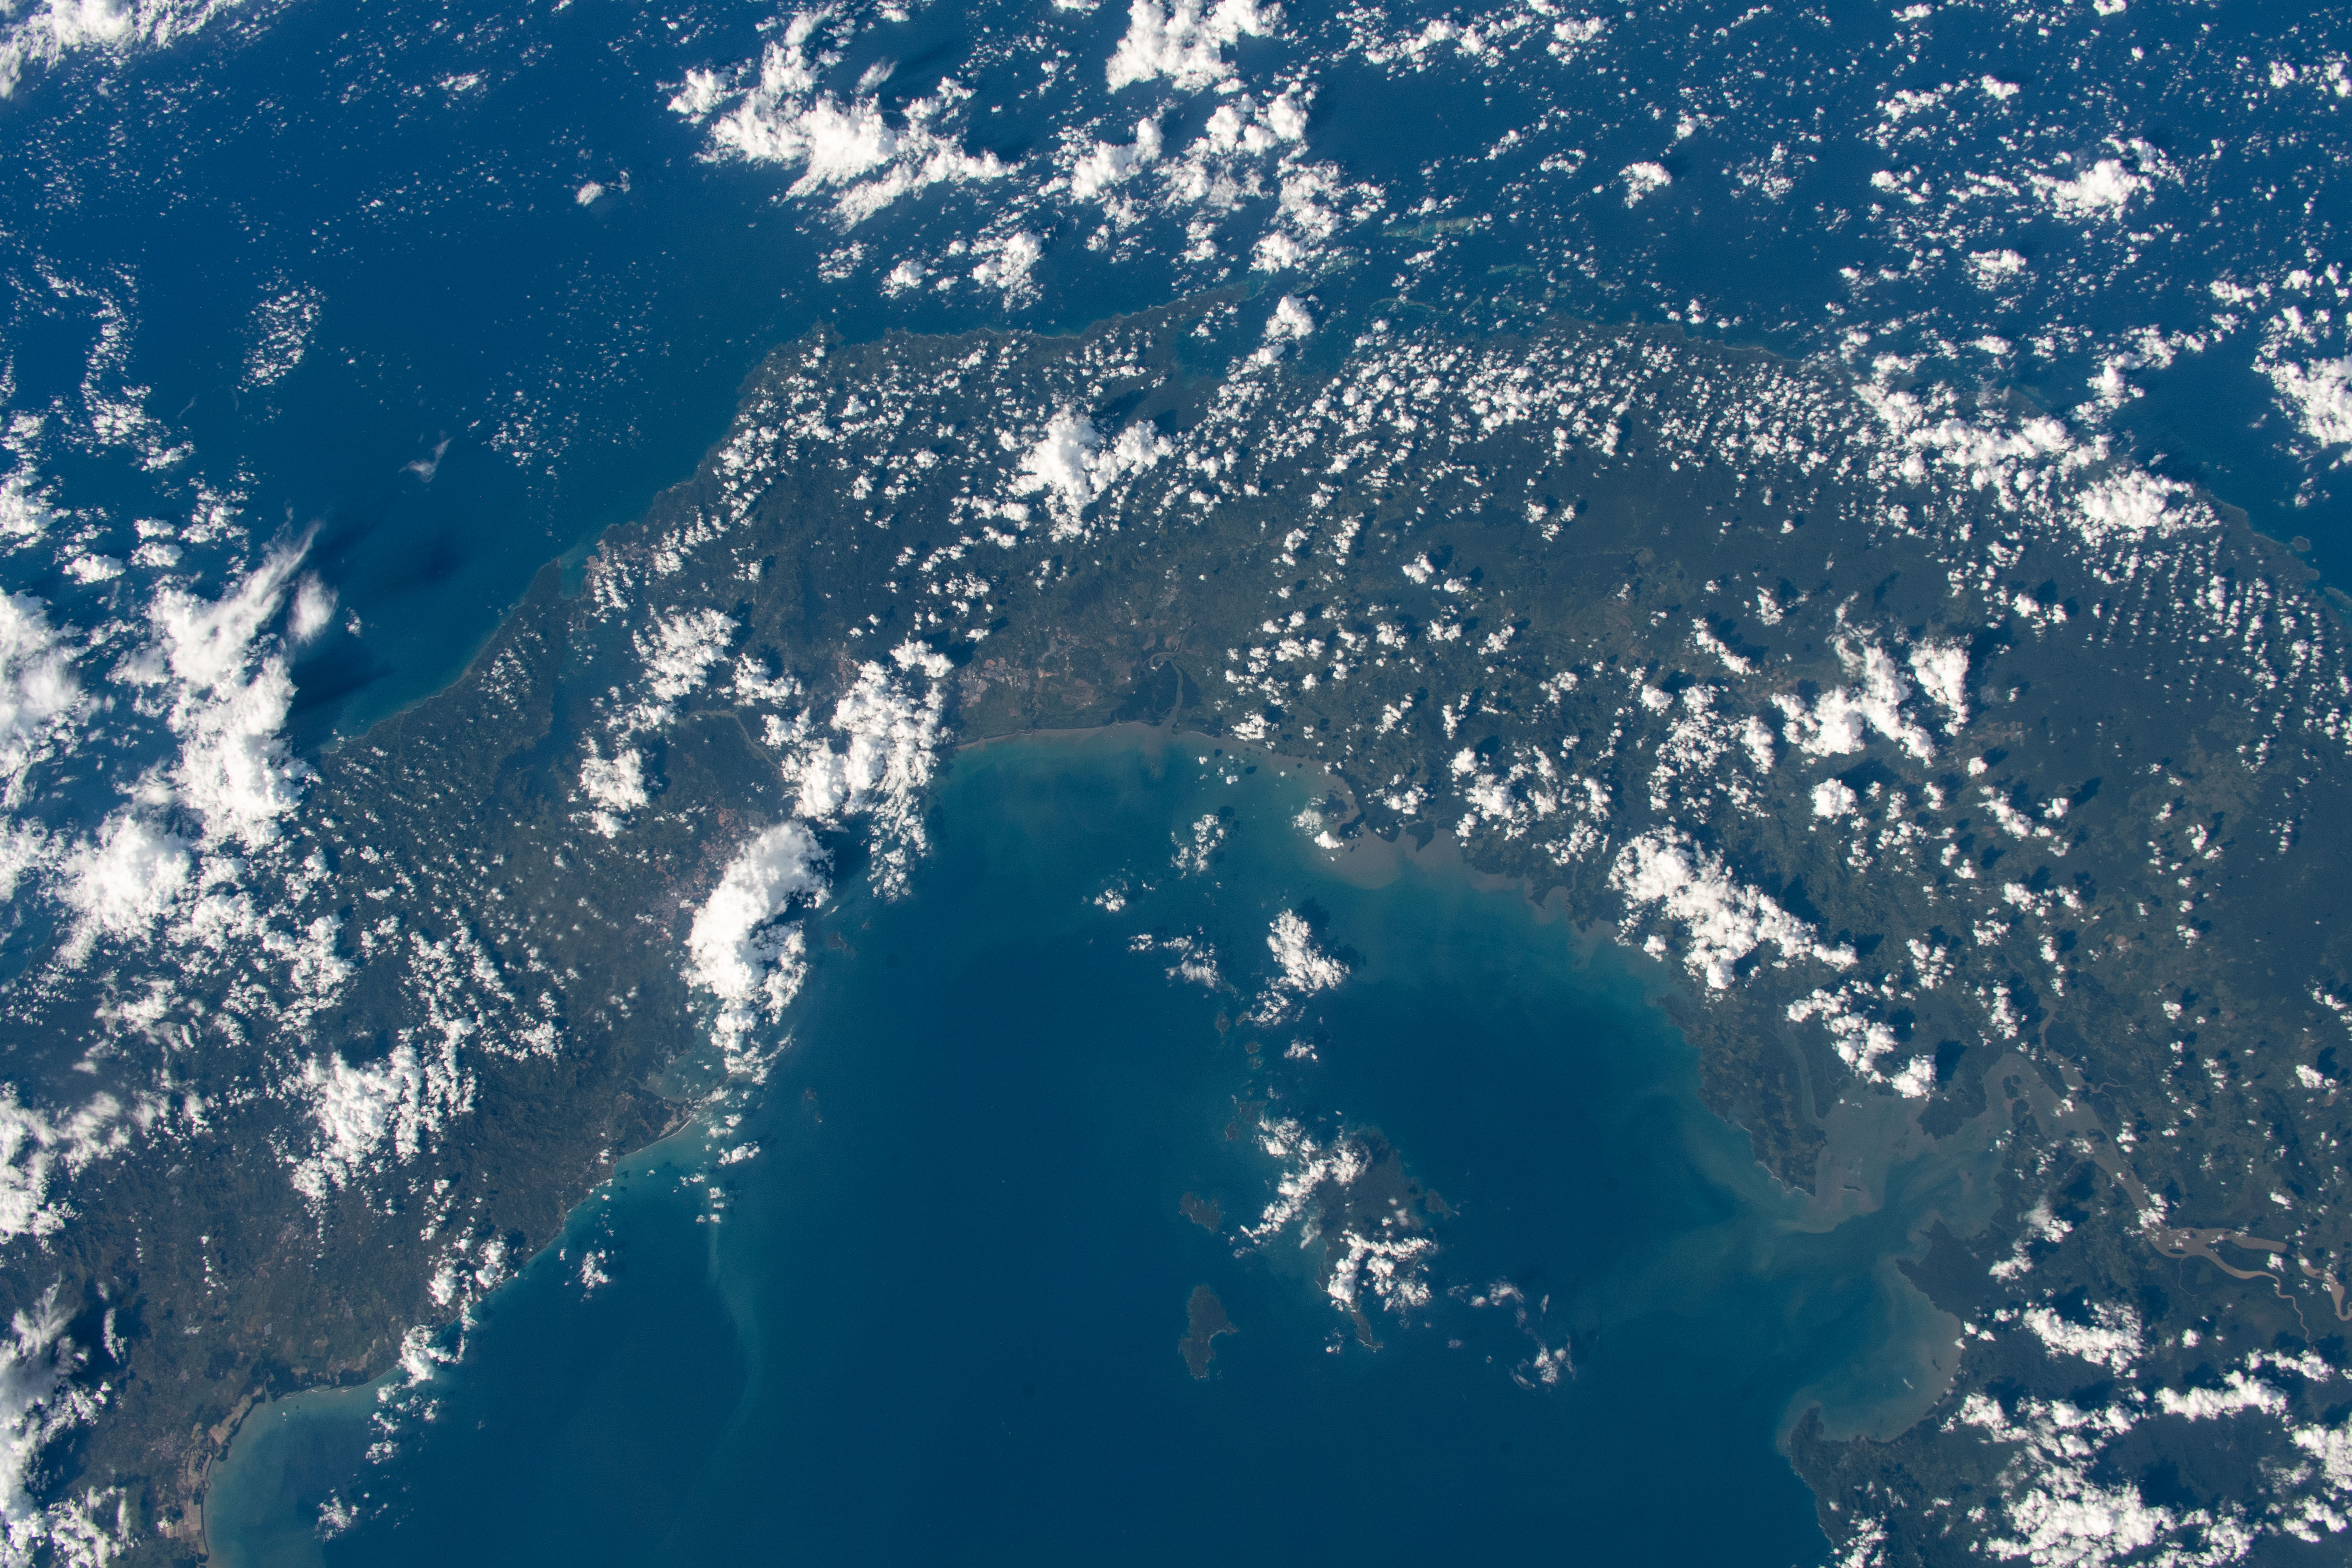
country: PANAMA
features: PANAMA
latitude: 9.0
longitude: -79.0
